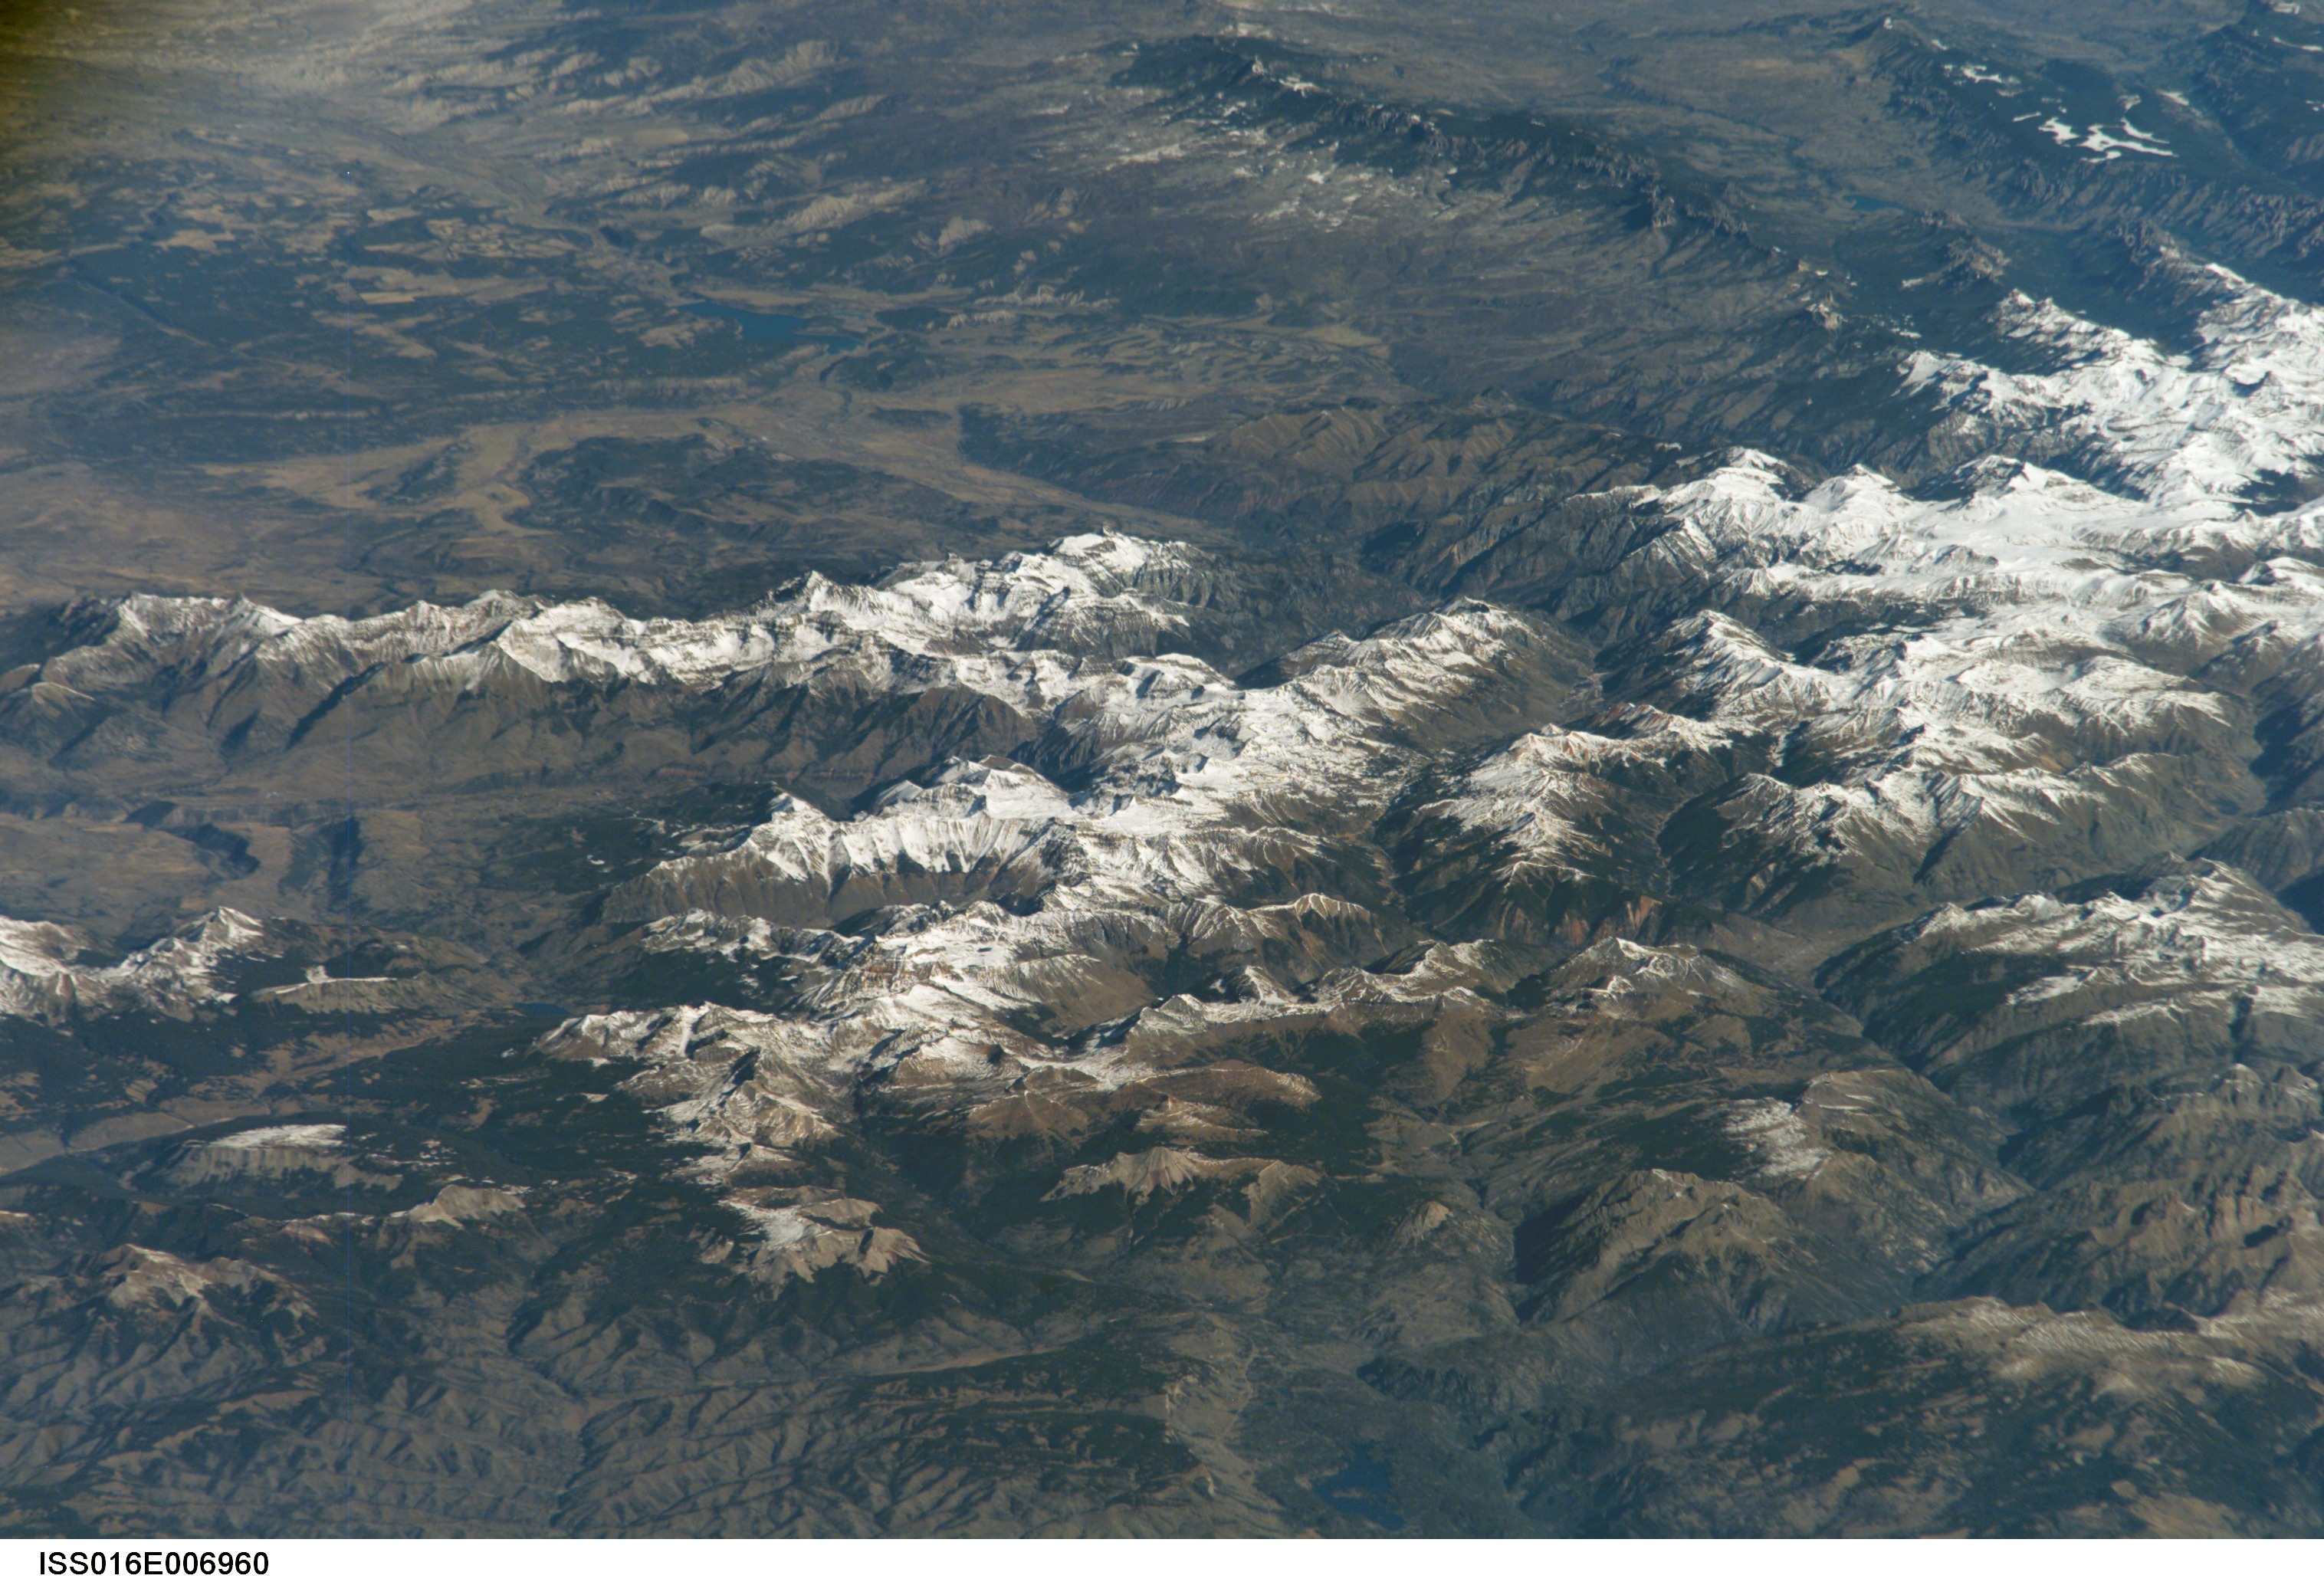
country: USA-COLORADO
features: PAN-SAN JUAN MTS., TELLURIDE
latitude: 38.0
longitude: -107.7
